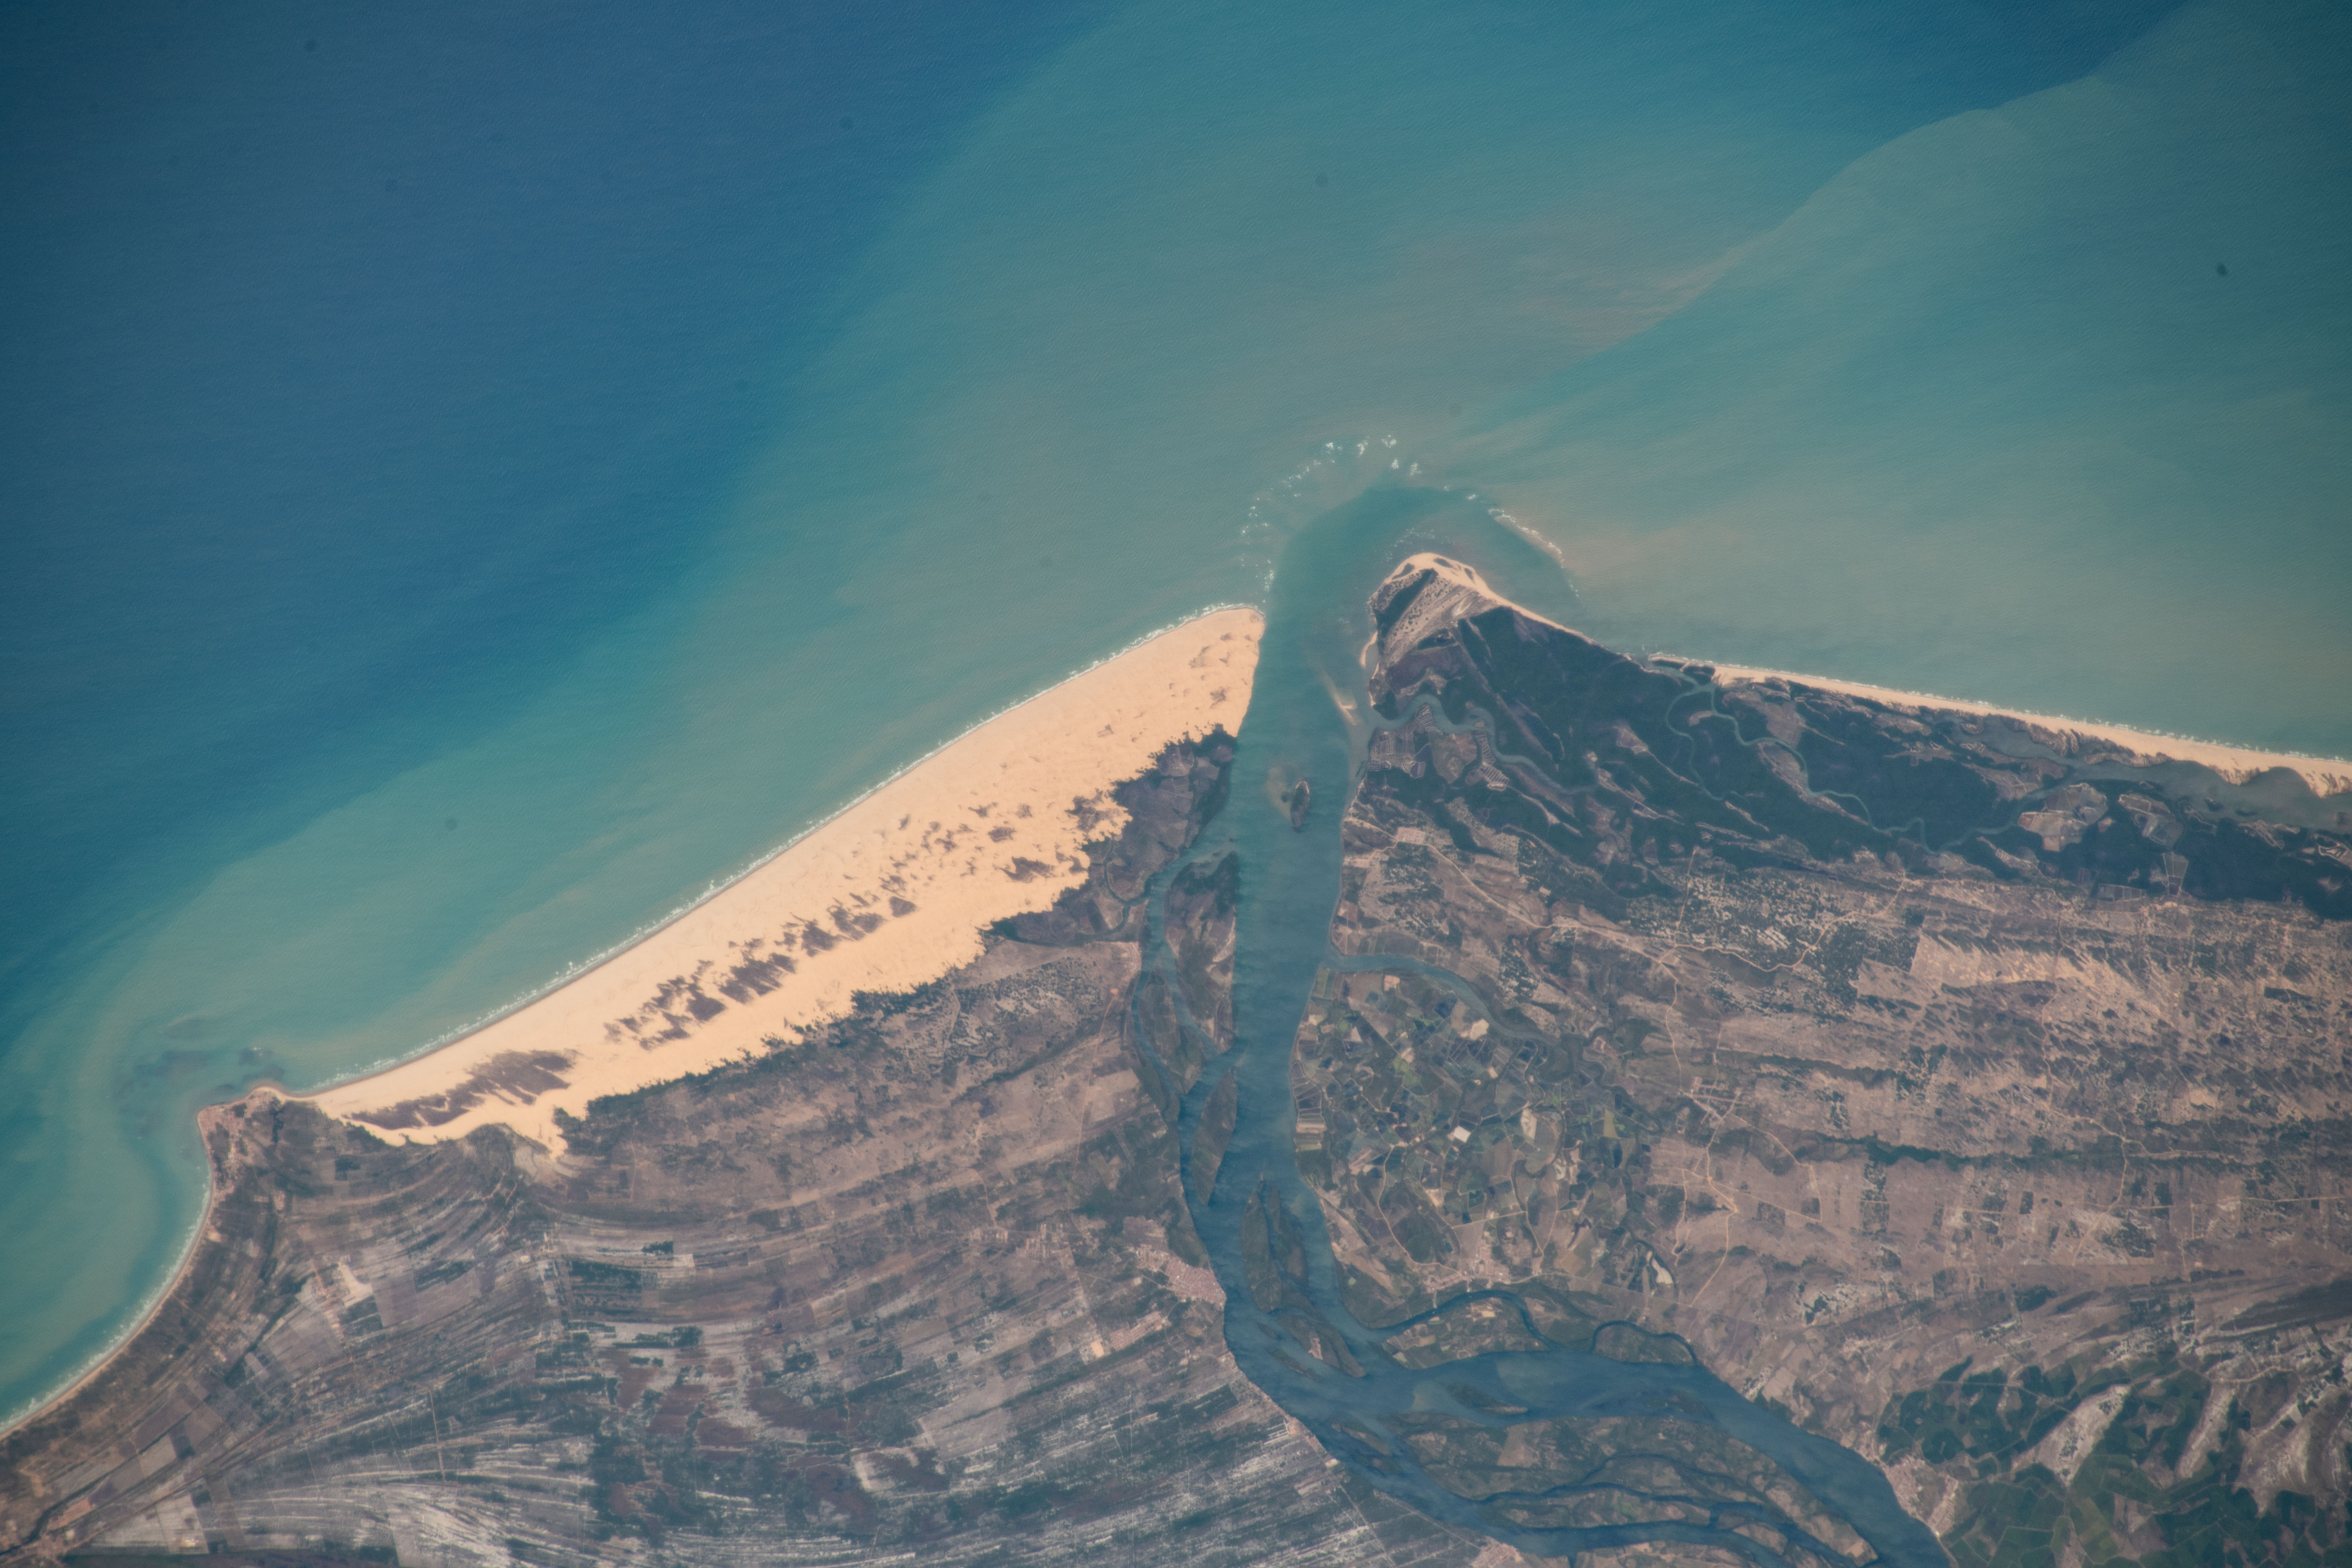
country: BRAZIL
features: BRAZIL,DUNAS DOURADAS DE PIACABUCU,PIACABUCU. SAO FRANCISCO RIVER
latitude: -10.5
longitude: -36.4
